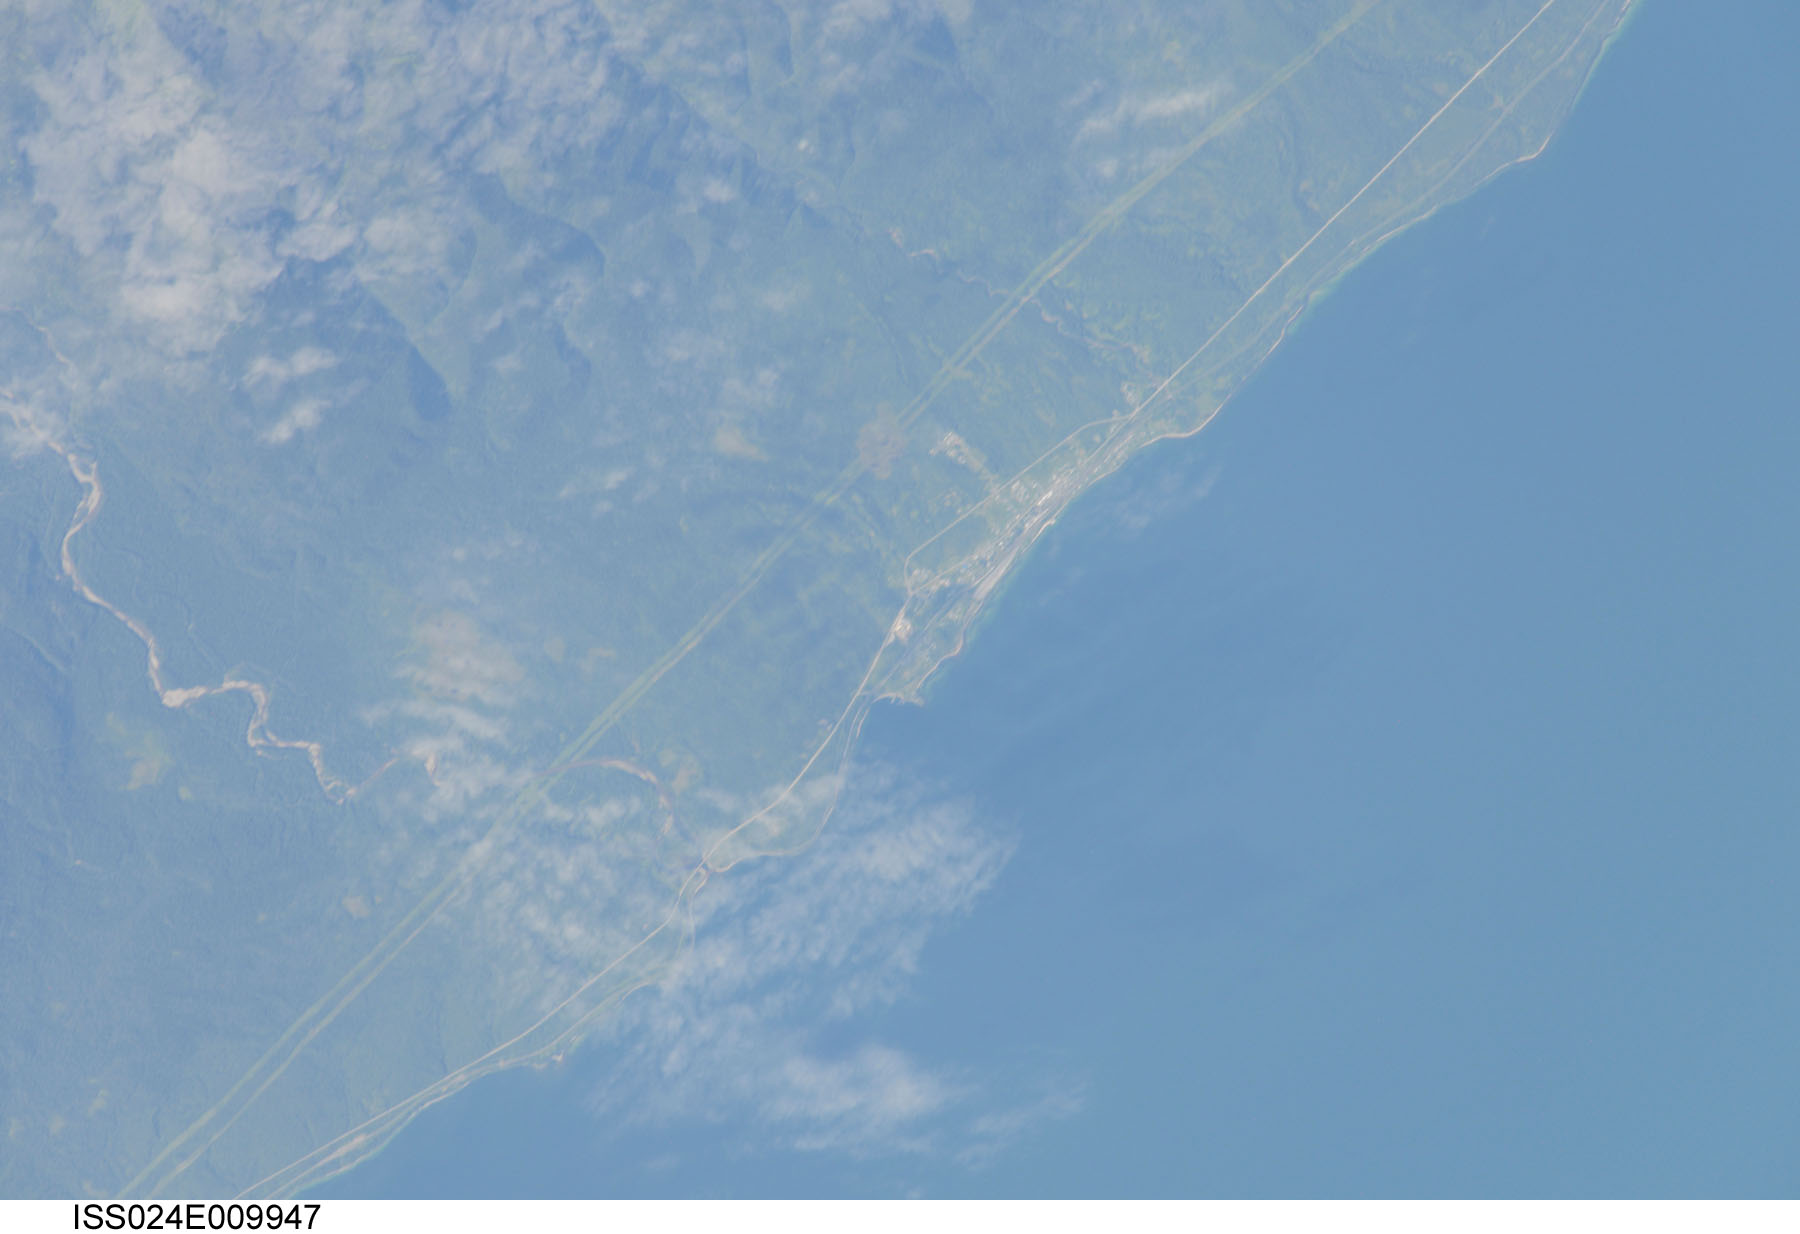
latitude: 51.6
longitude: 105.1
